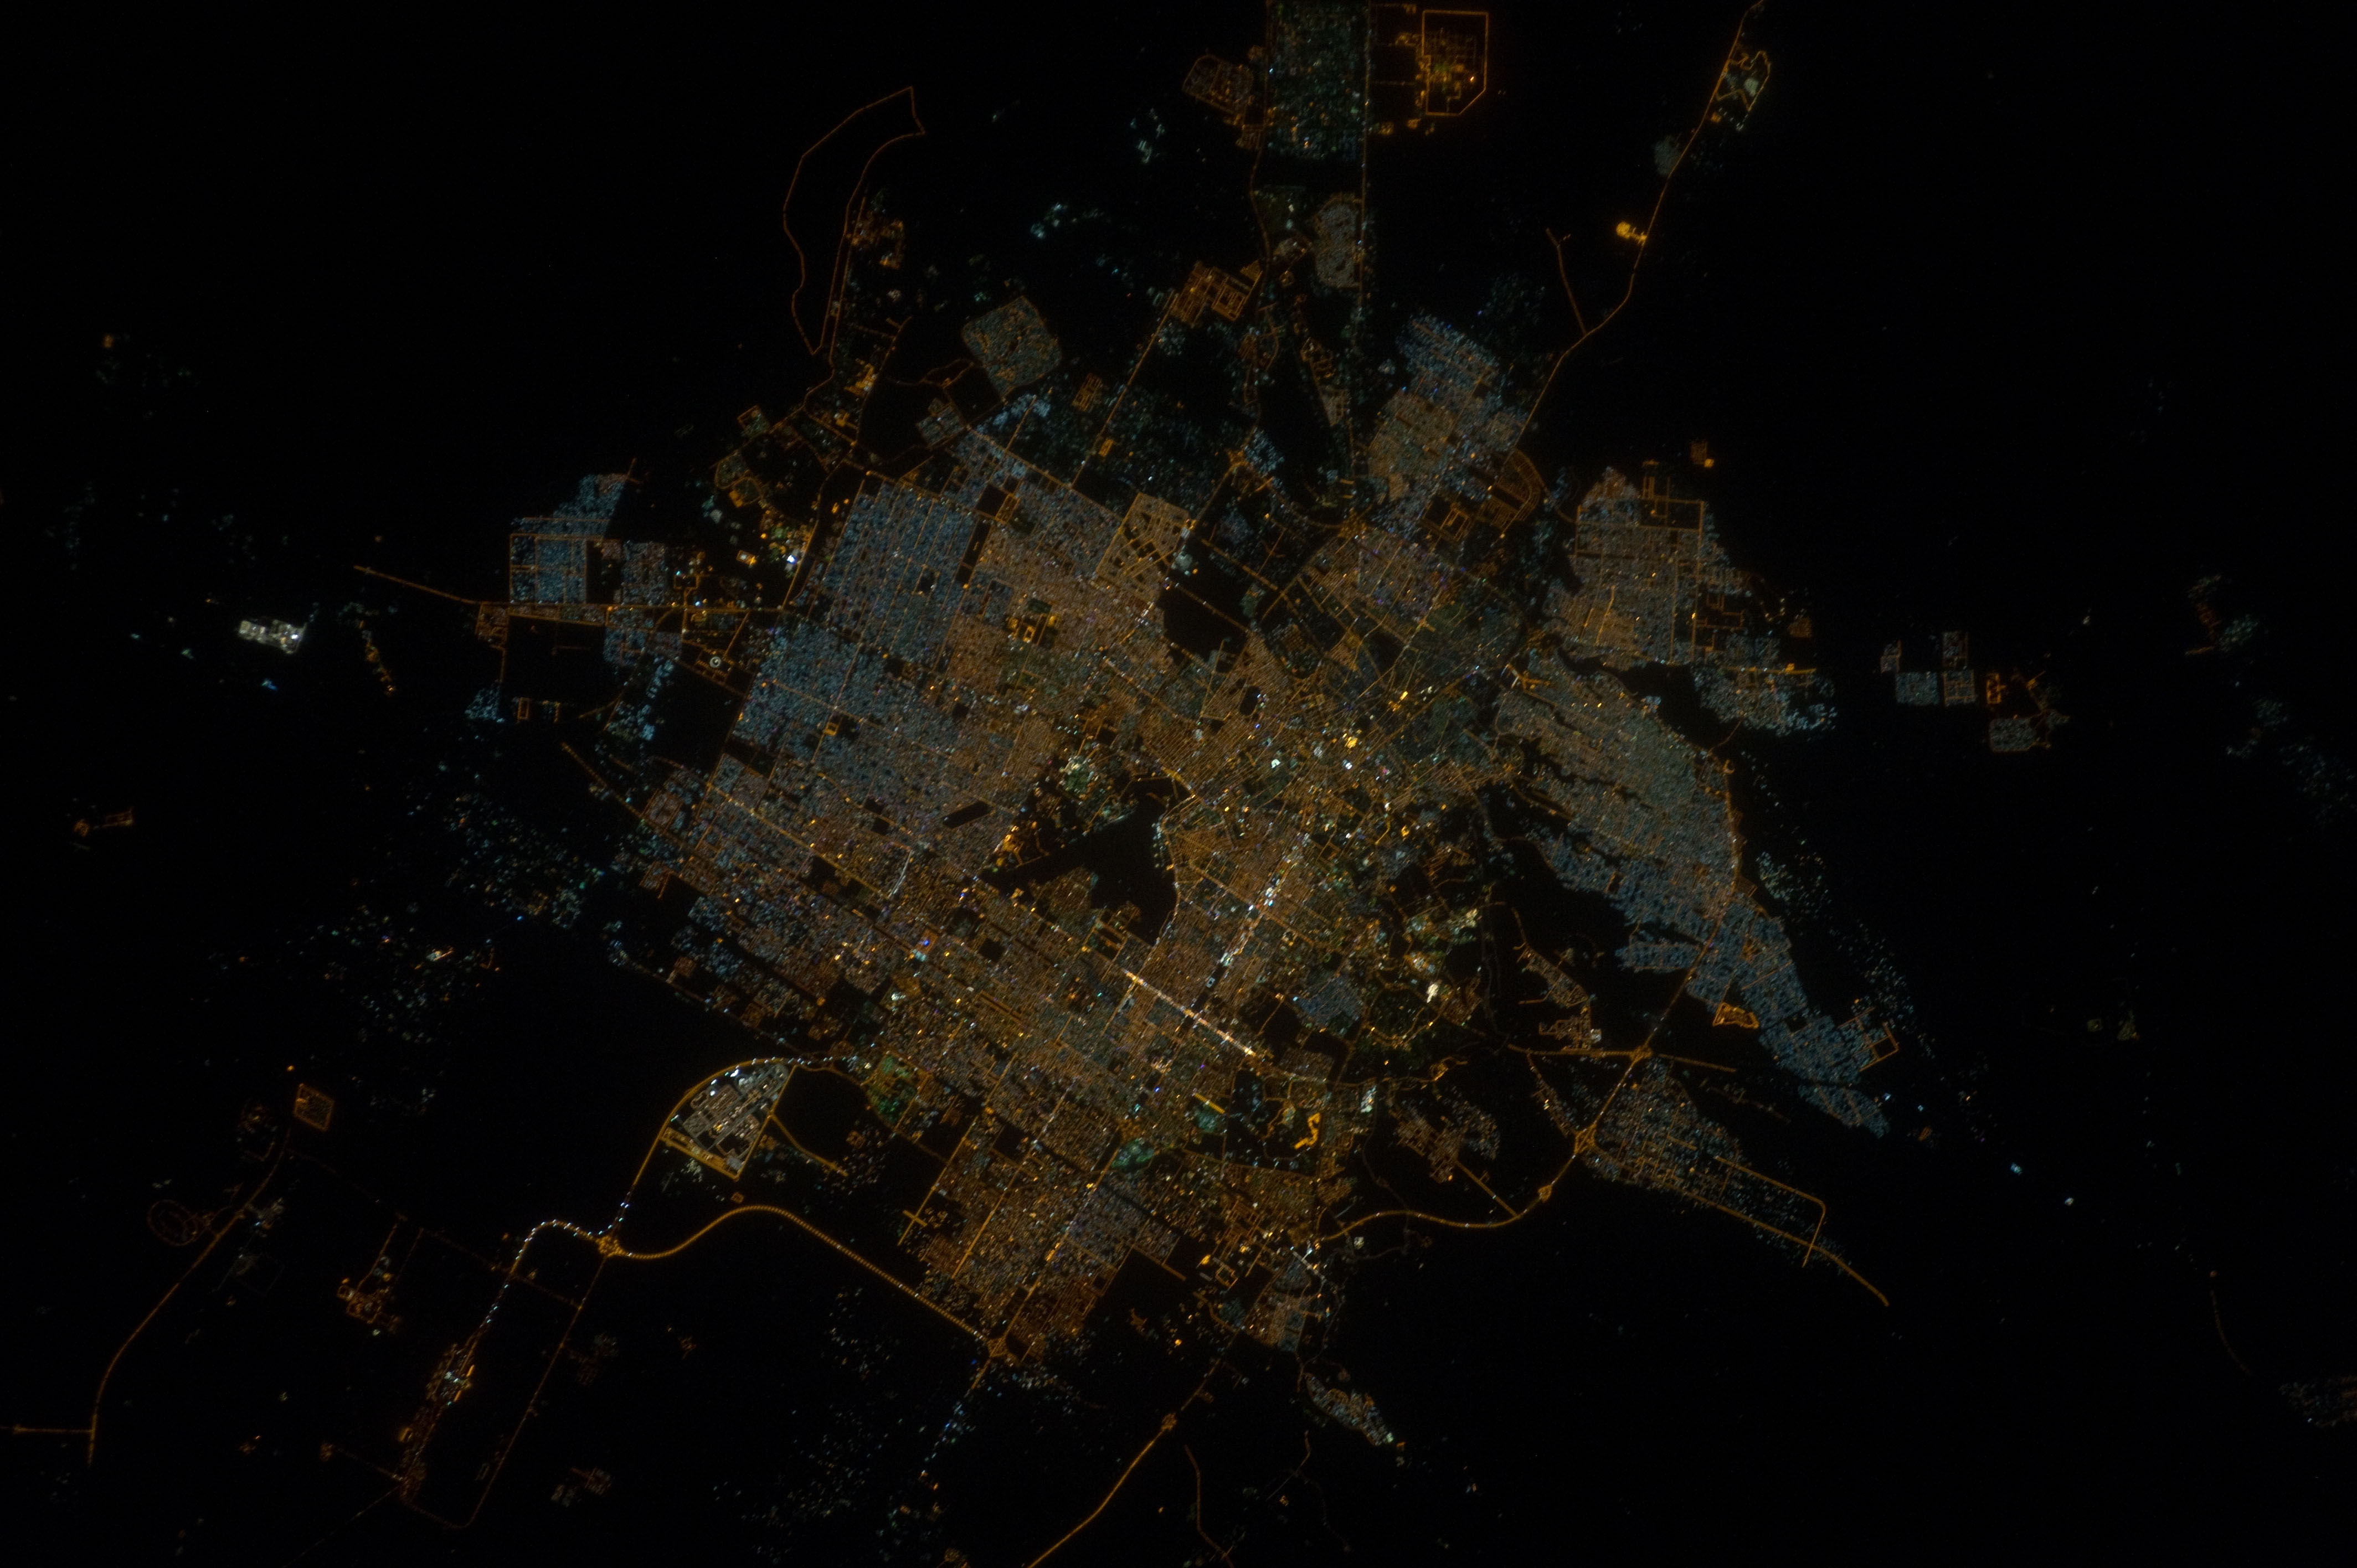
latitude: 24.7
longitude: 46.7
